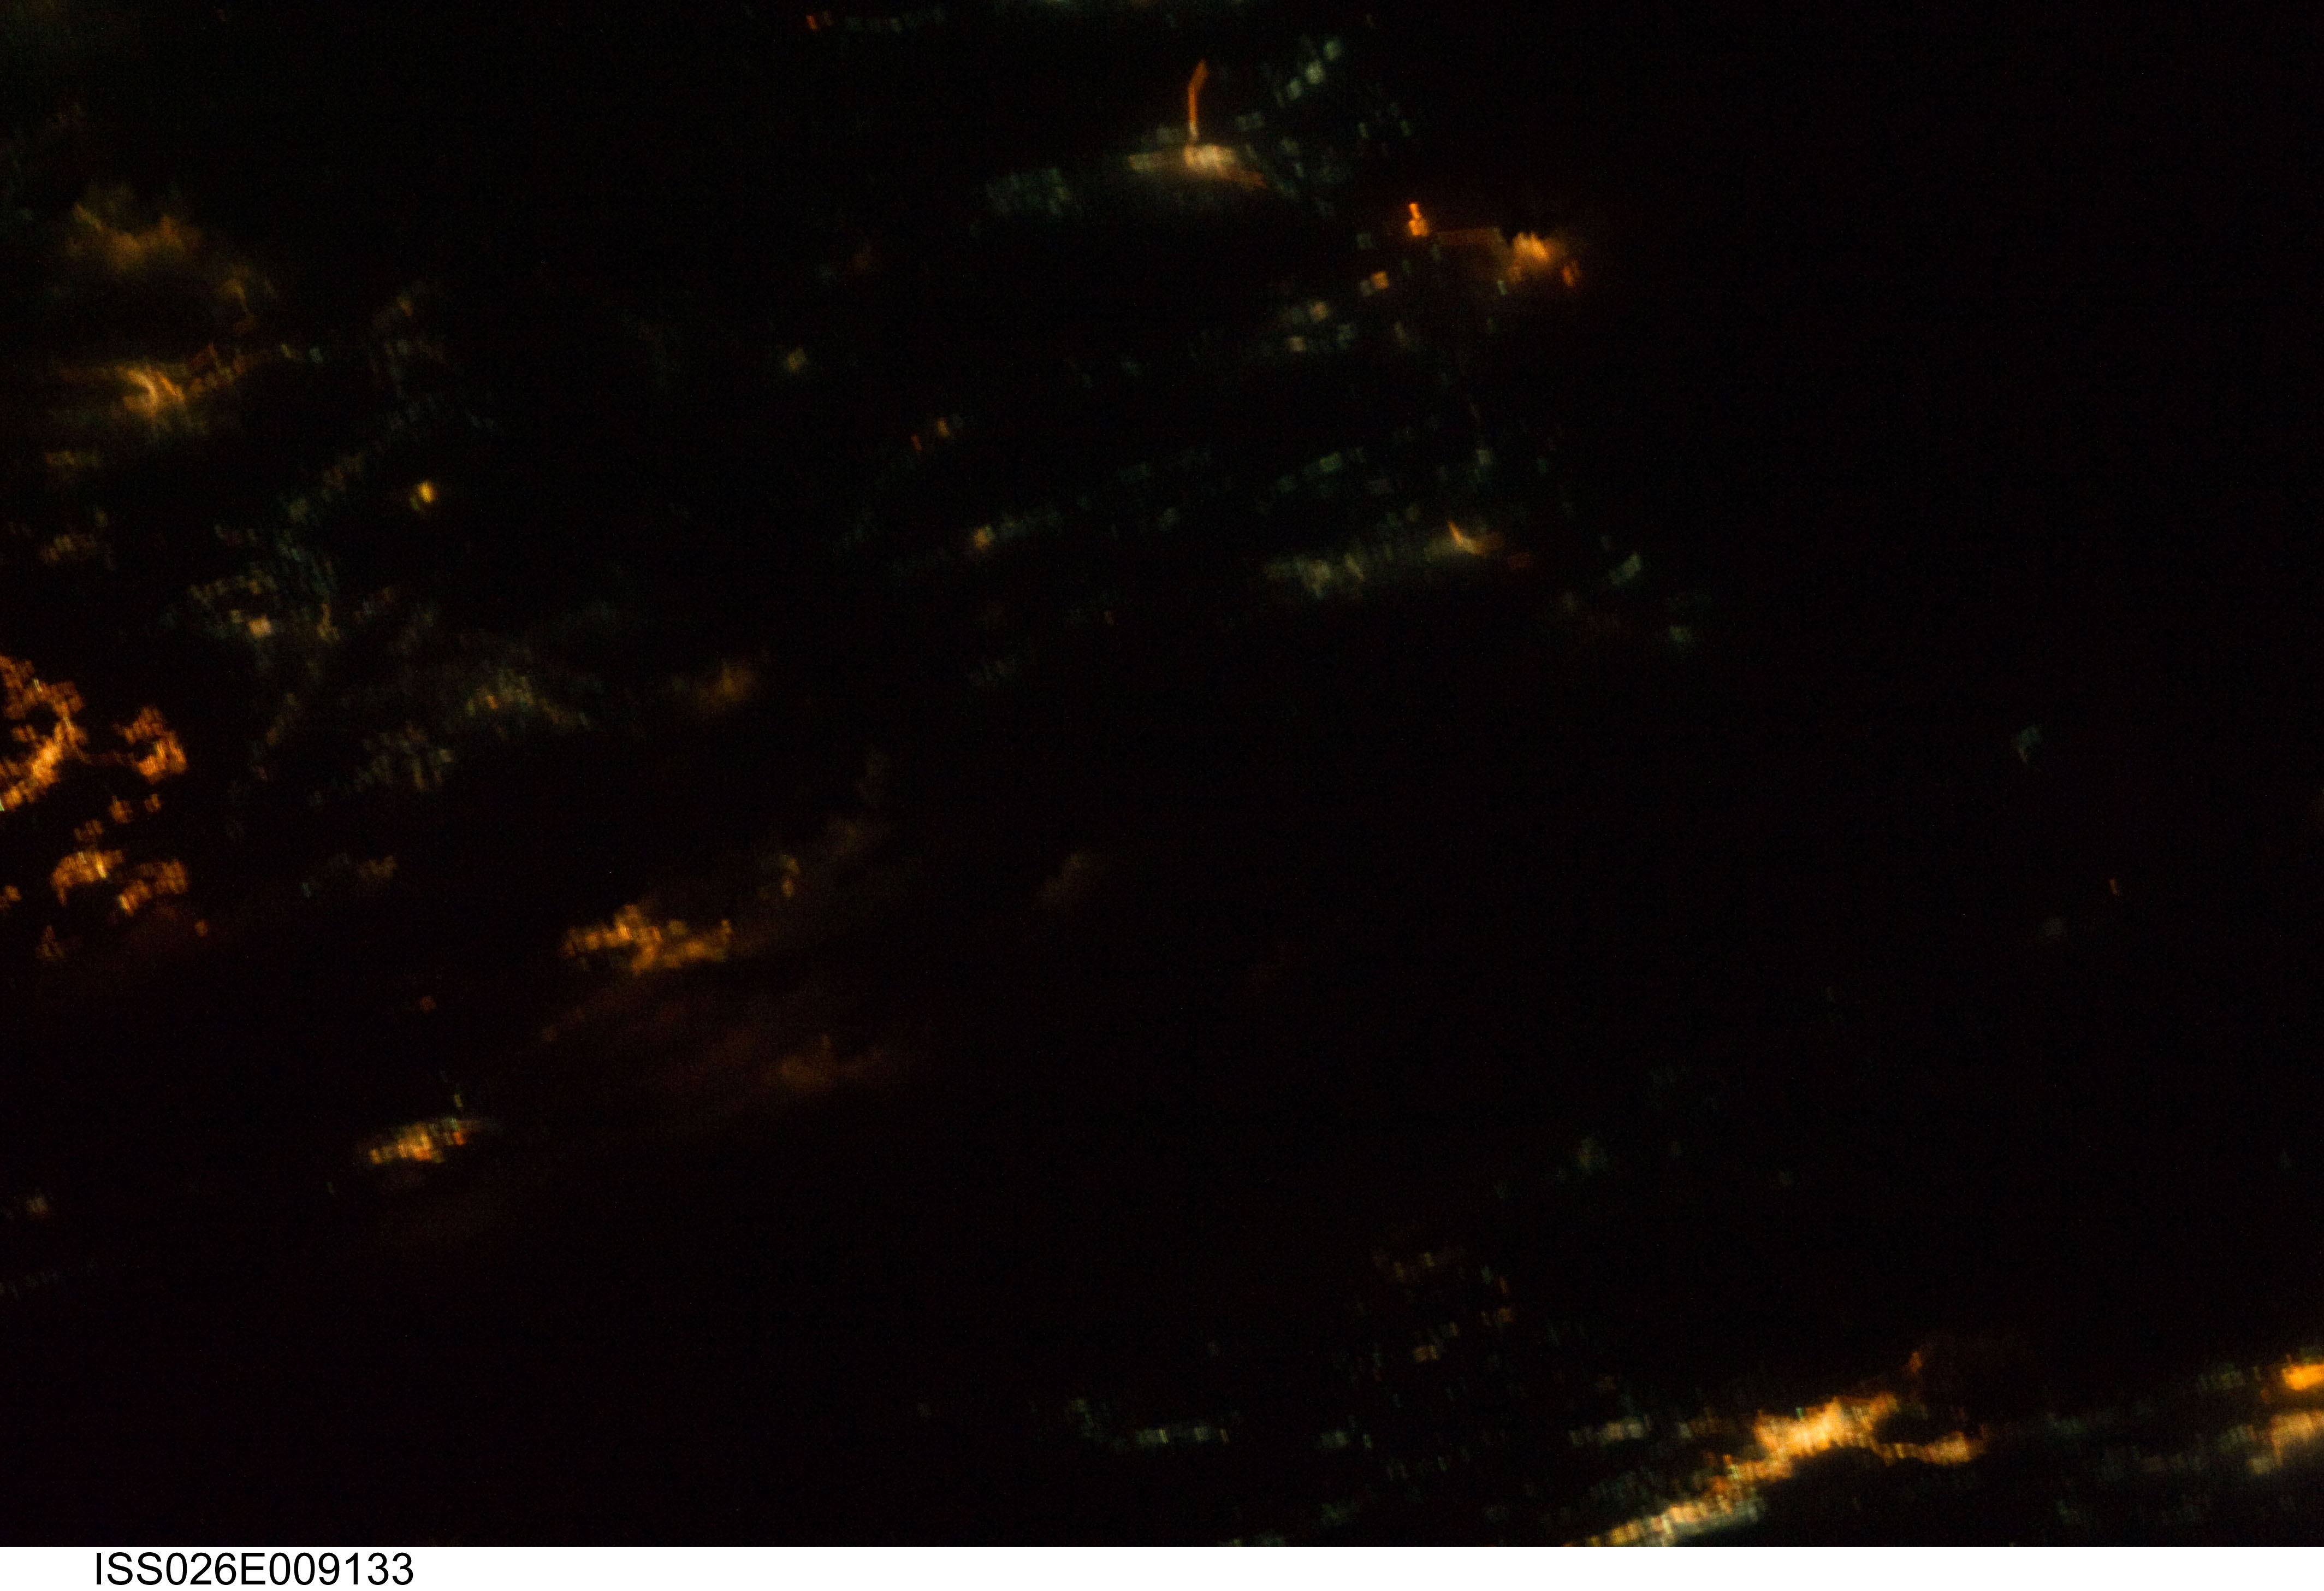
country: ASIA
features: ARABIAN PENINSULA, CITIES AT NIGHT
